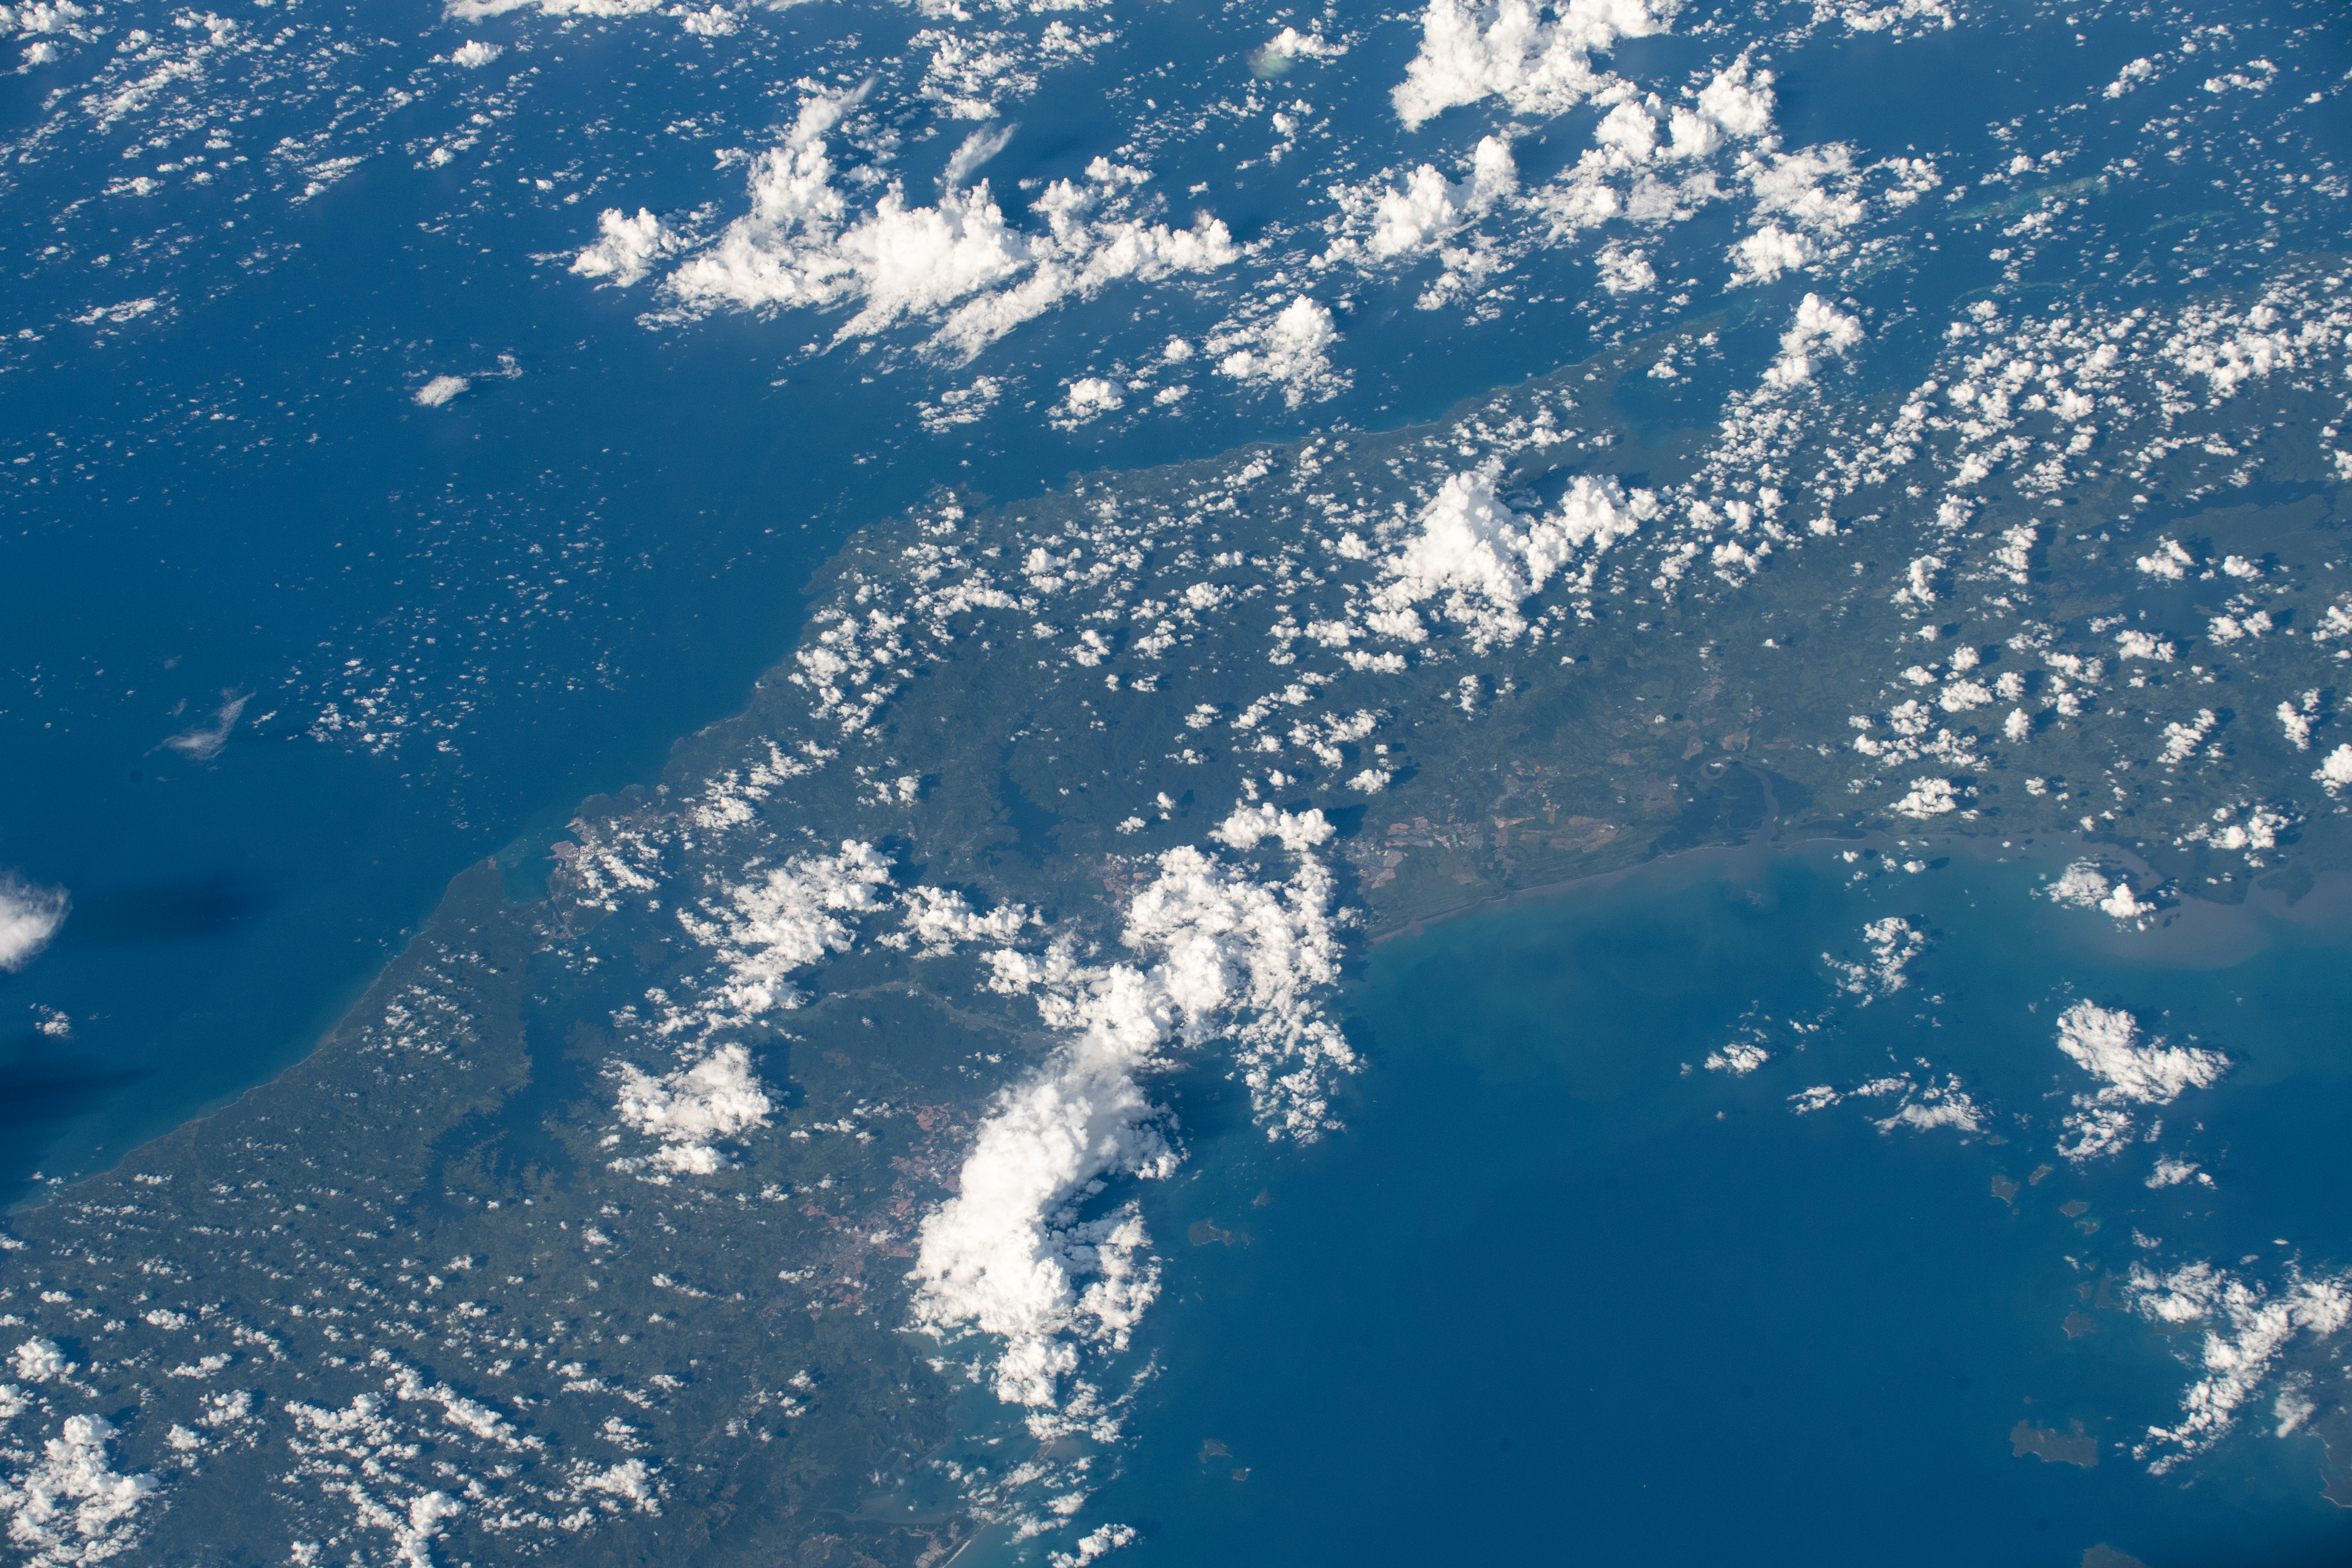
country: PANAMA
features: PANAMA, LAGO GATUN
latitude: 9.0
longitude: -79.5
